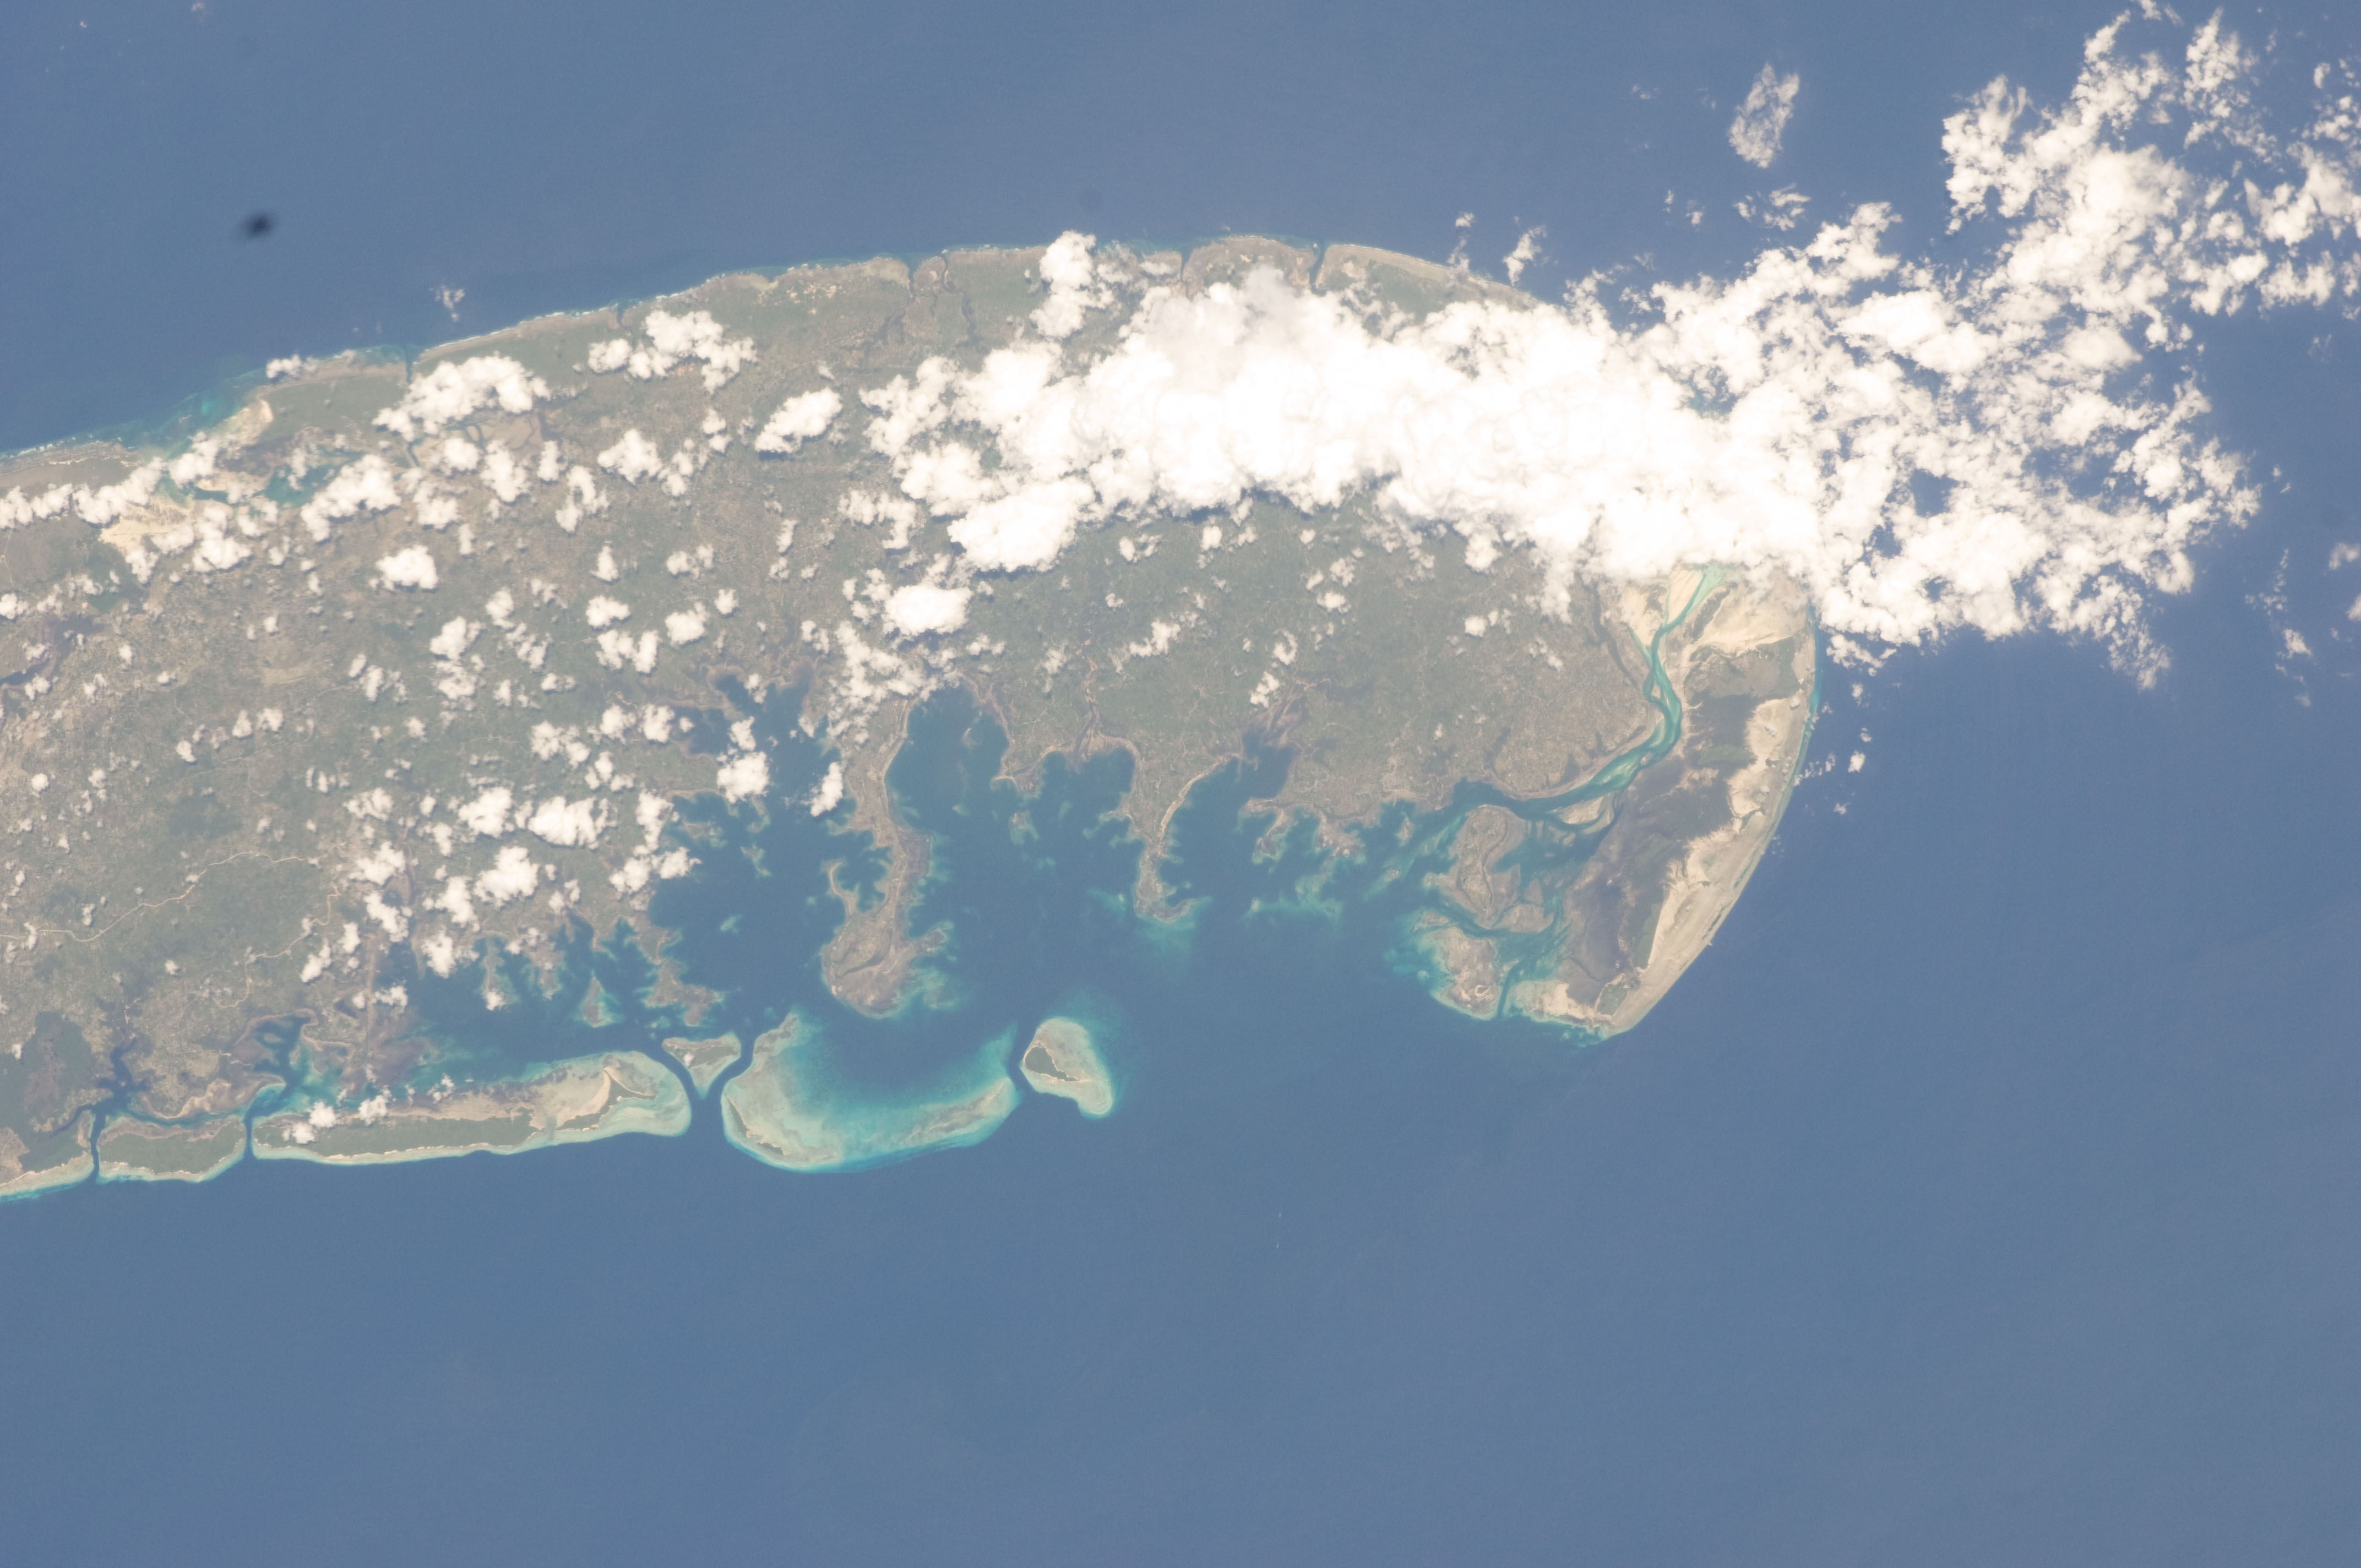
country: TANZANIA
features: INDIAN O., PEMBA CHAN., S. PEMBA ISLAND, REEFS, SHOALS
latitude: -5.3
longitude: 39.7
